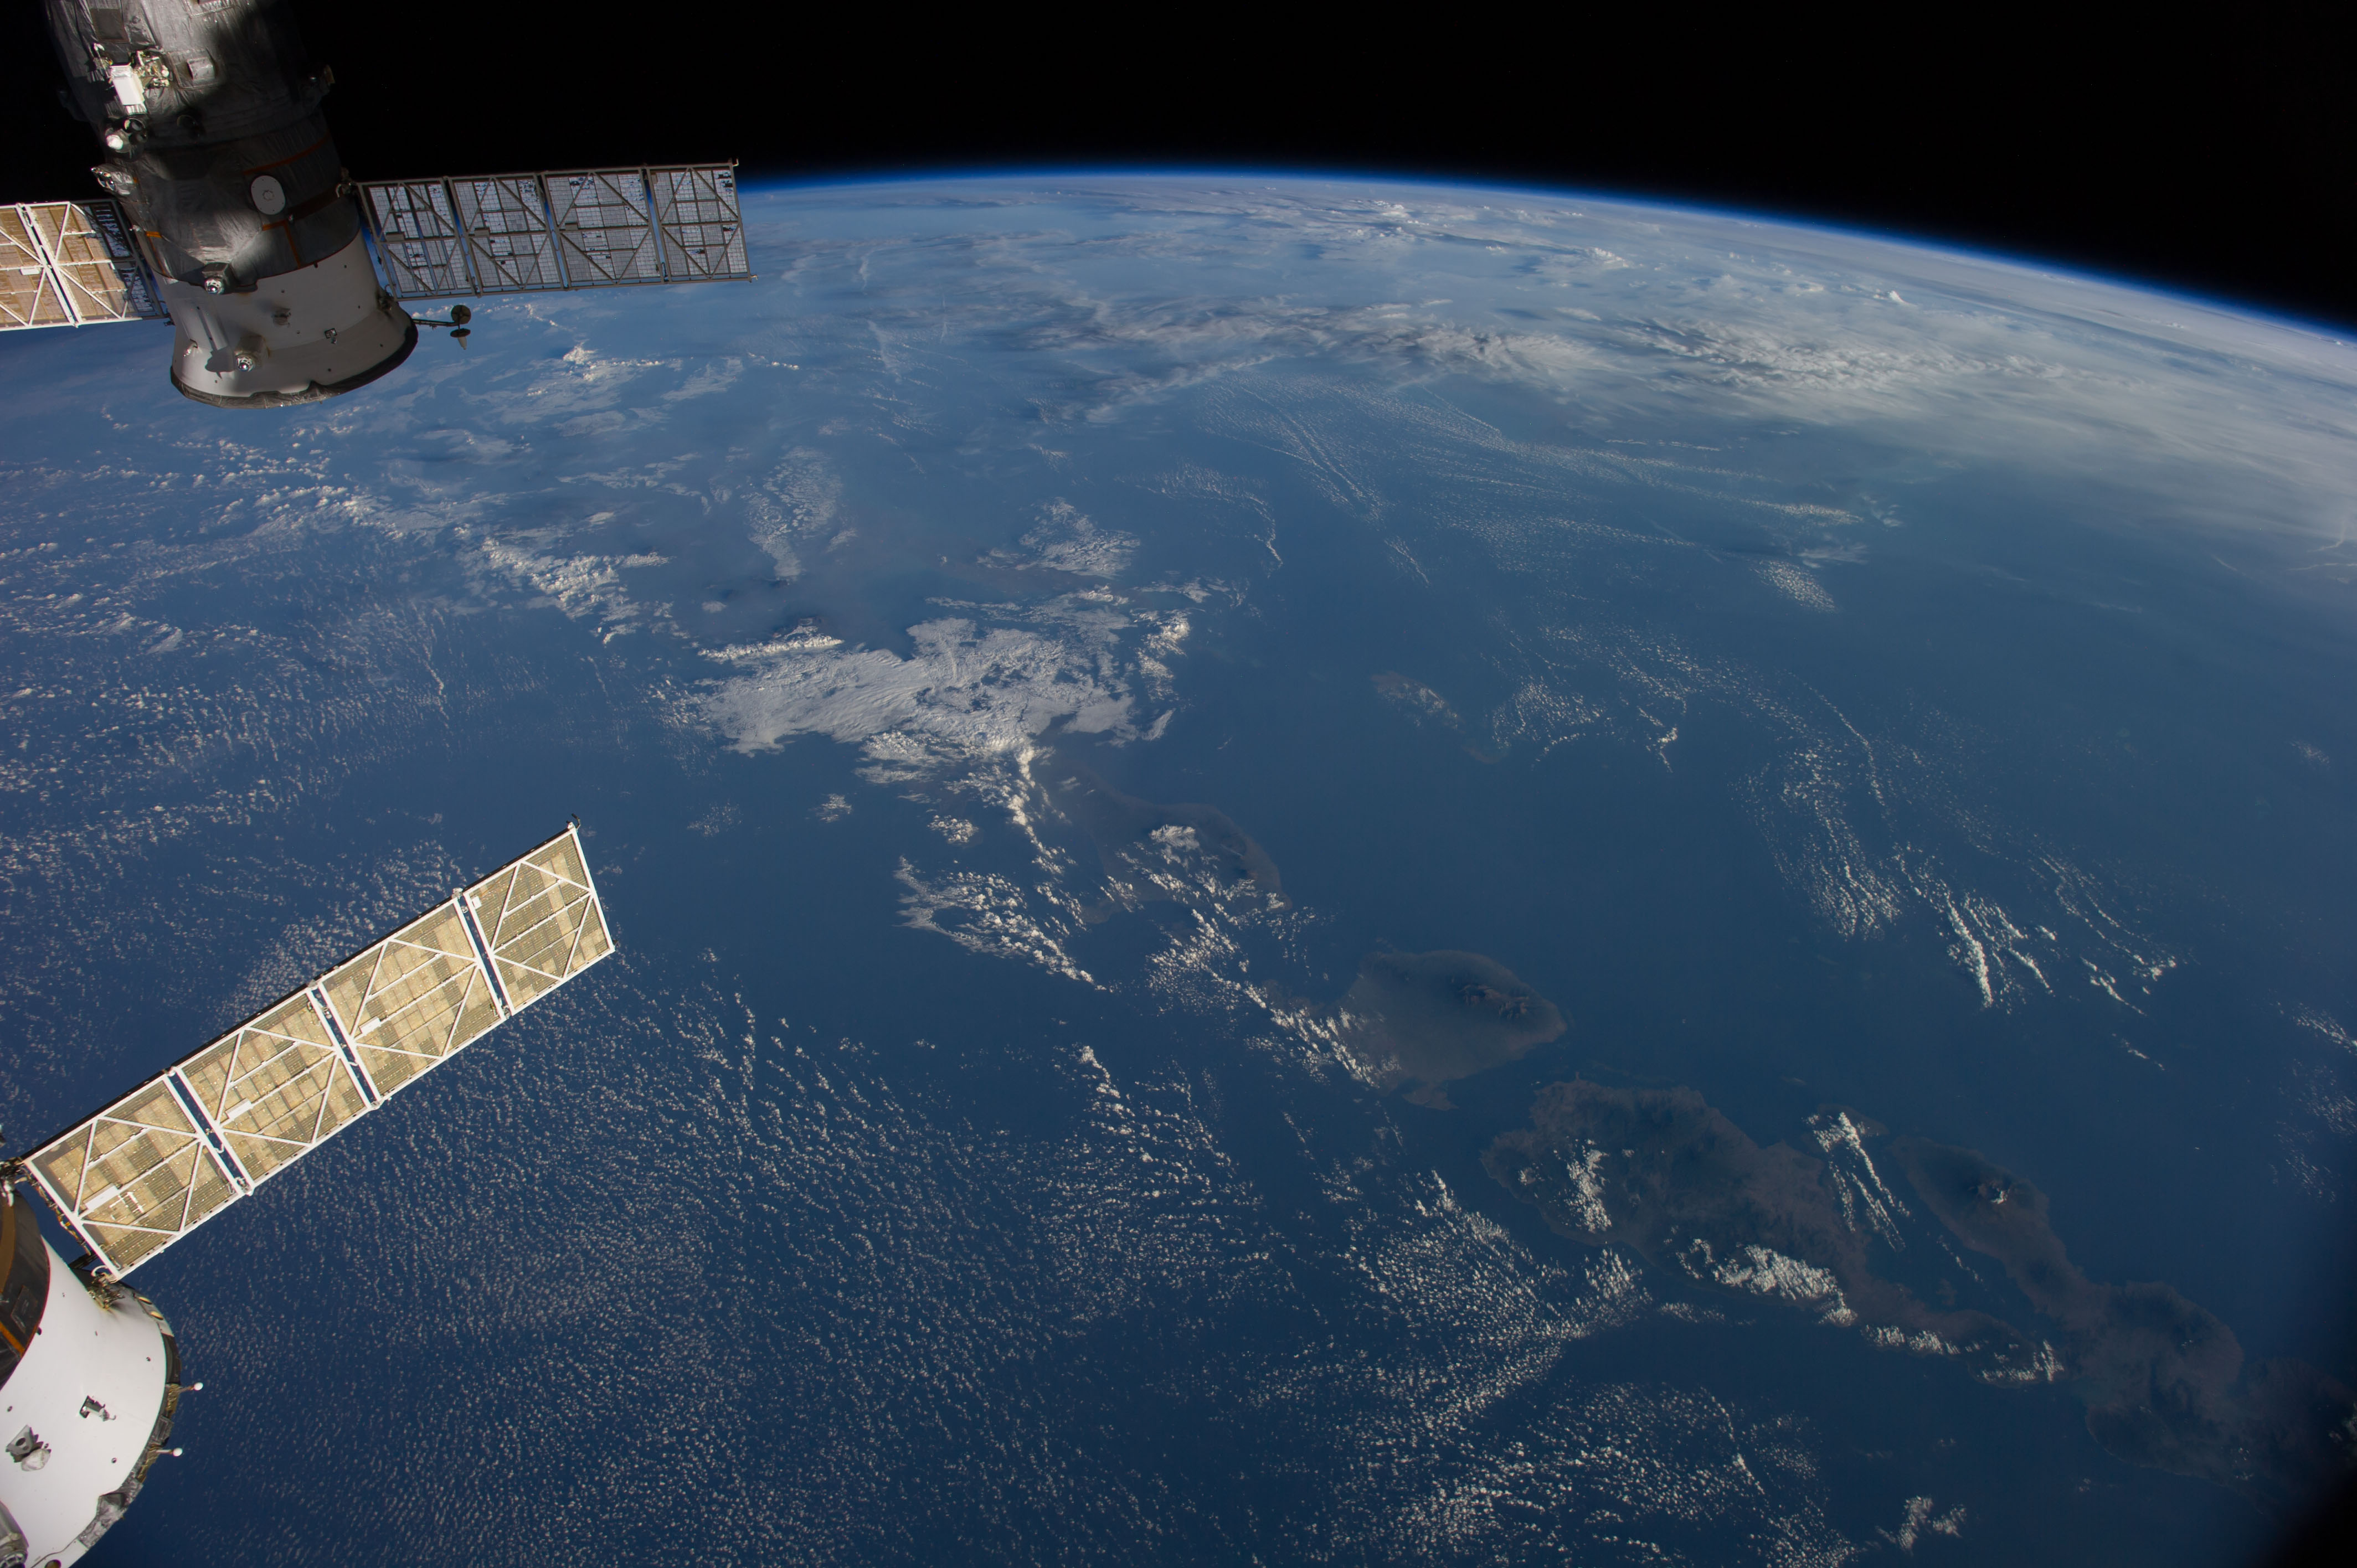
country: INDONESIA
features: BALI, W. NUSA TENGGARA, BALI S., JAVA S., ATMOSPHERIC LIMB
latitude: -8.5
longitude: 115.5
